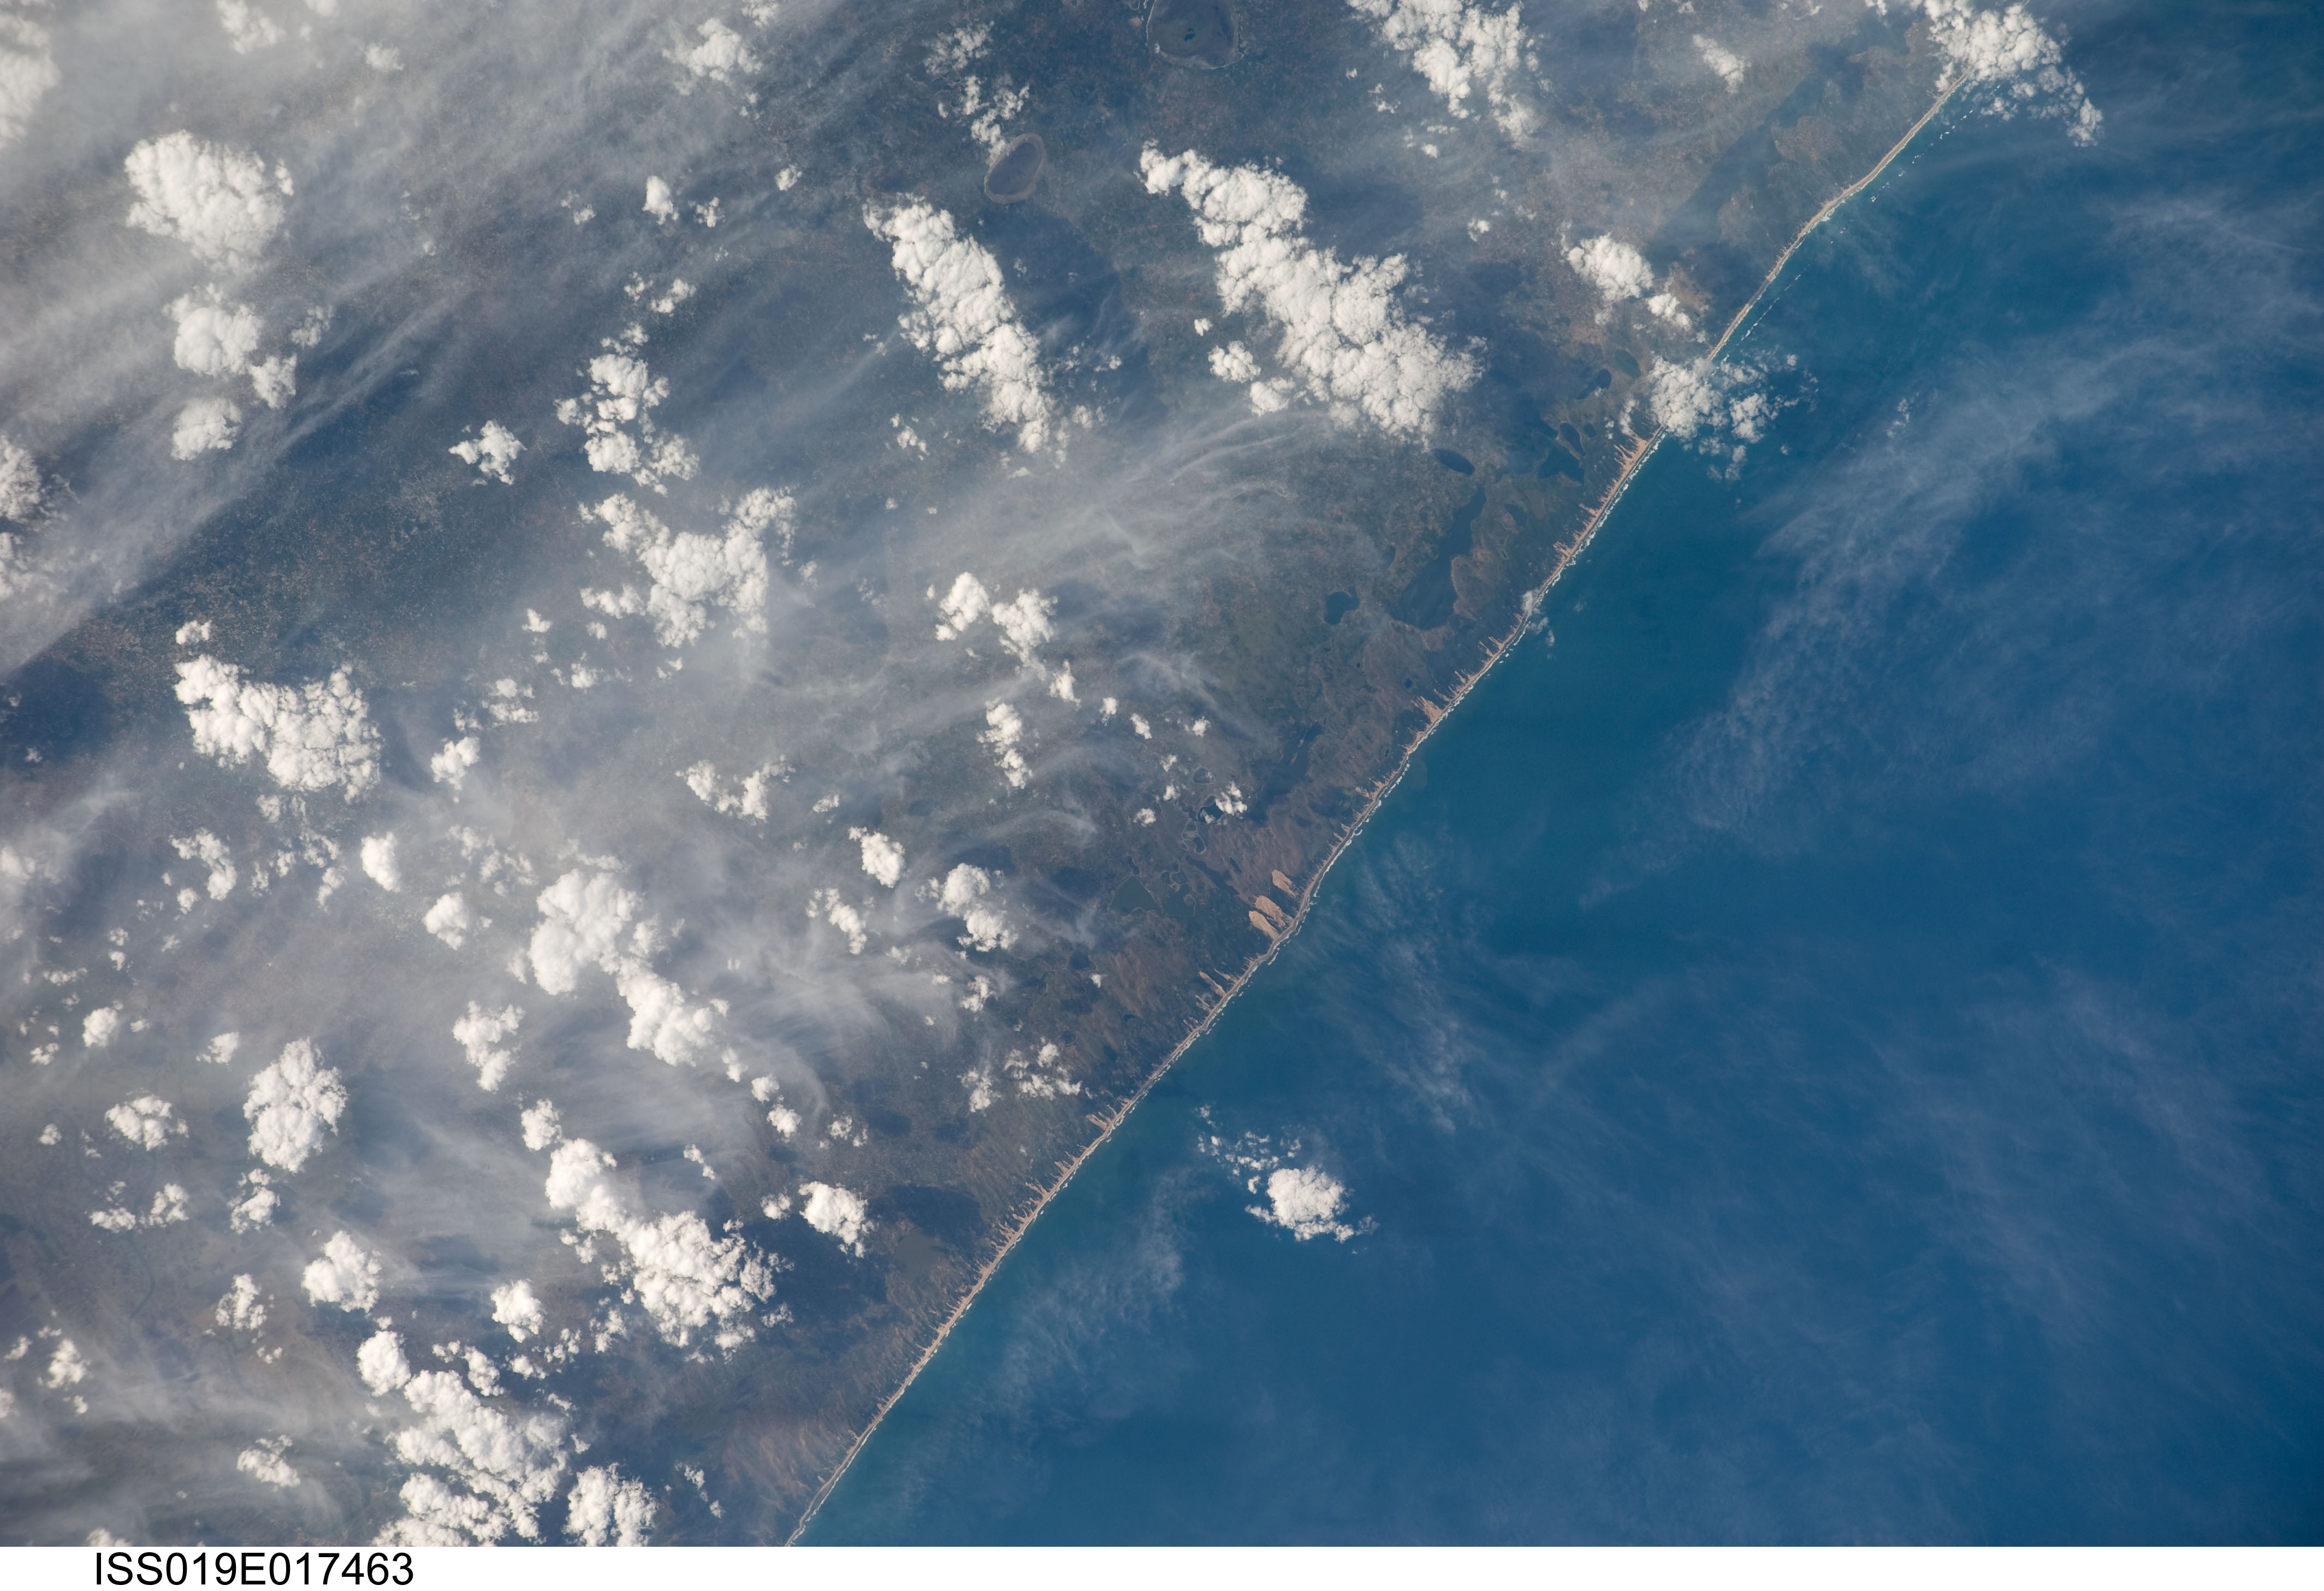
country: MOZAMBIQUE
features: COASTAL LAGOONS AND DUNES
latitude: -25.0
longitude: 34.0
